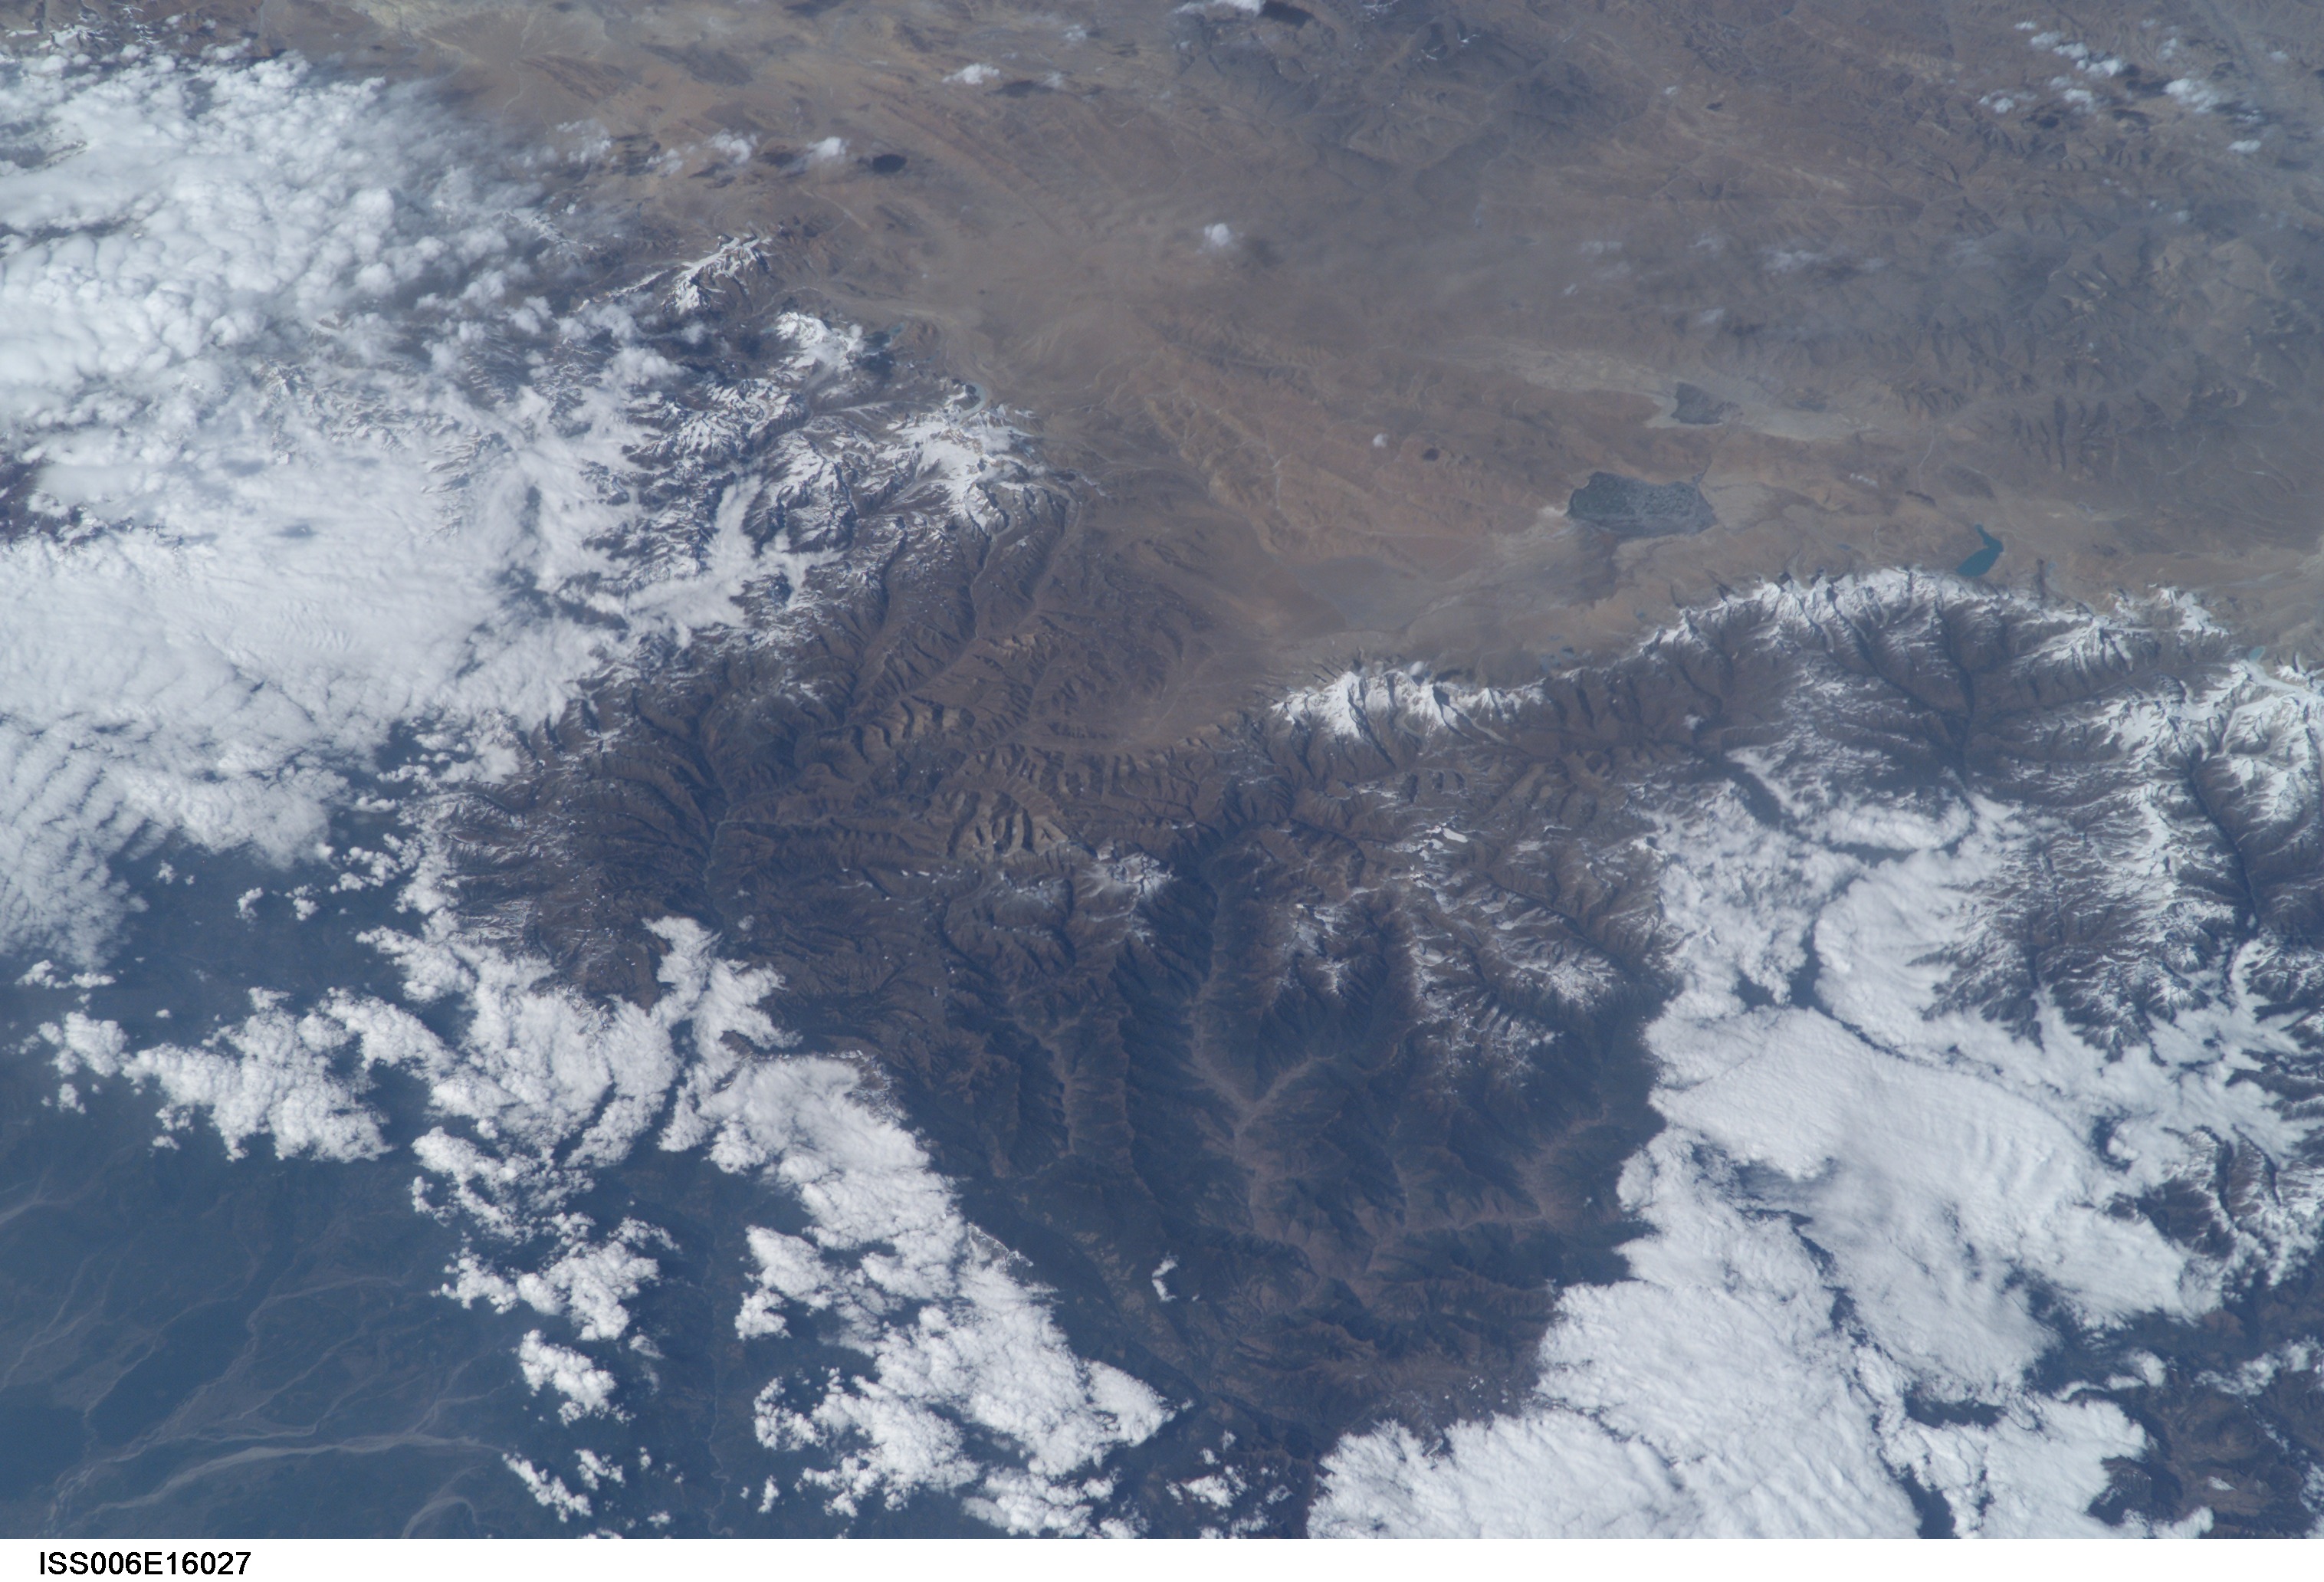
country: BHUTAN
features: GREAT HIMALAYA RANGE
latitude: 27.5
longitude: 89.0
